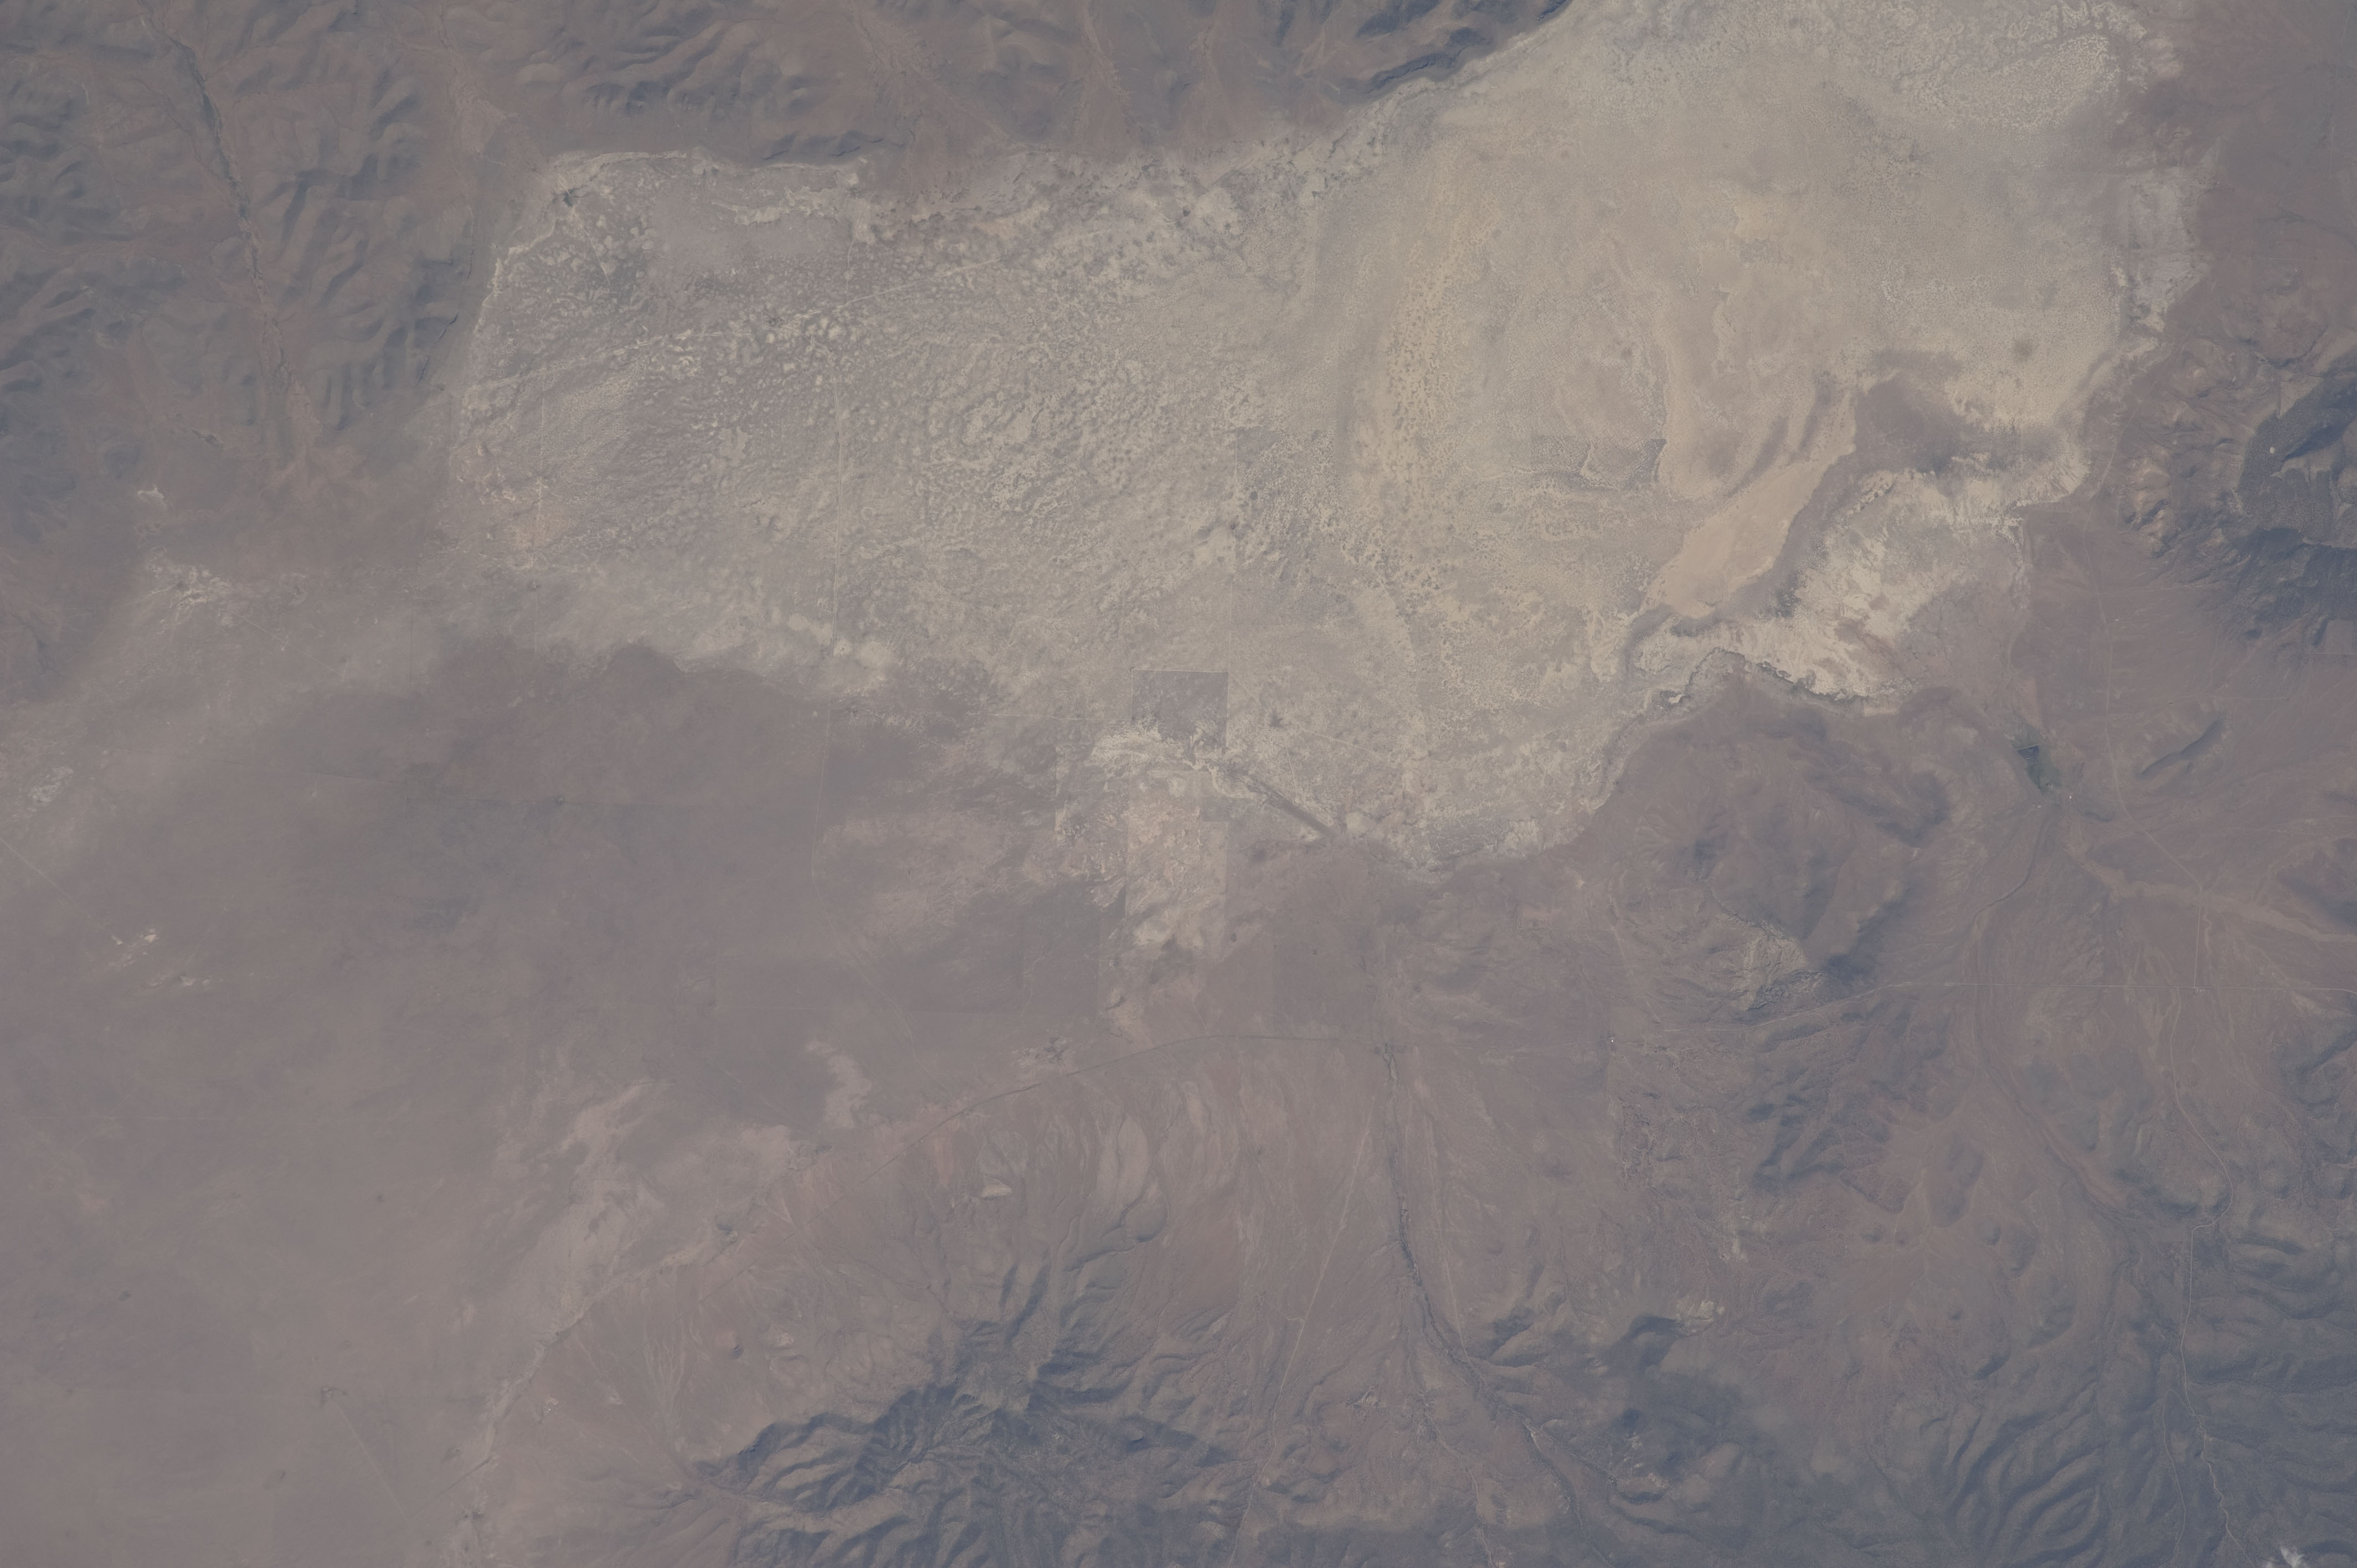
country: USA-NEW MEXICO
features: W. PLAINS OF ST AUGUSTINE, SALT PAN, TULAROSA MTS.
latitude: 33.9
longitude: -108.2
